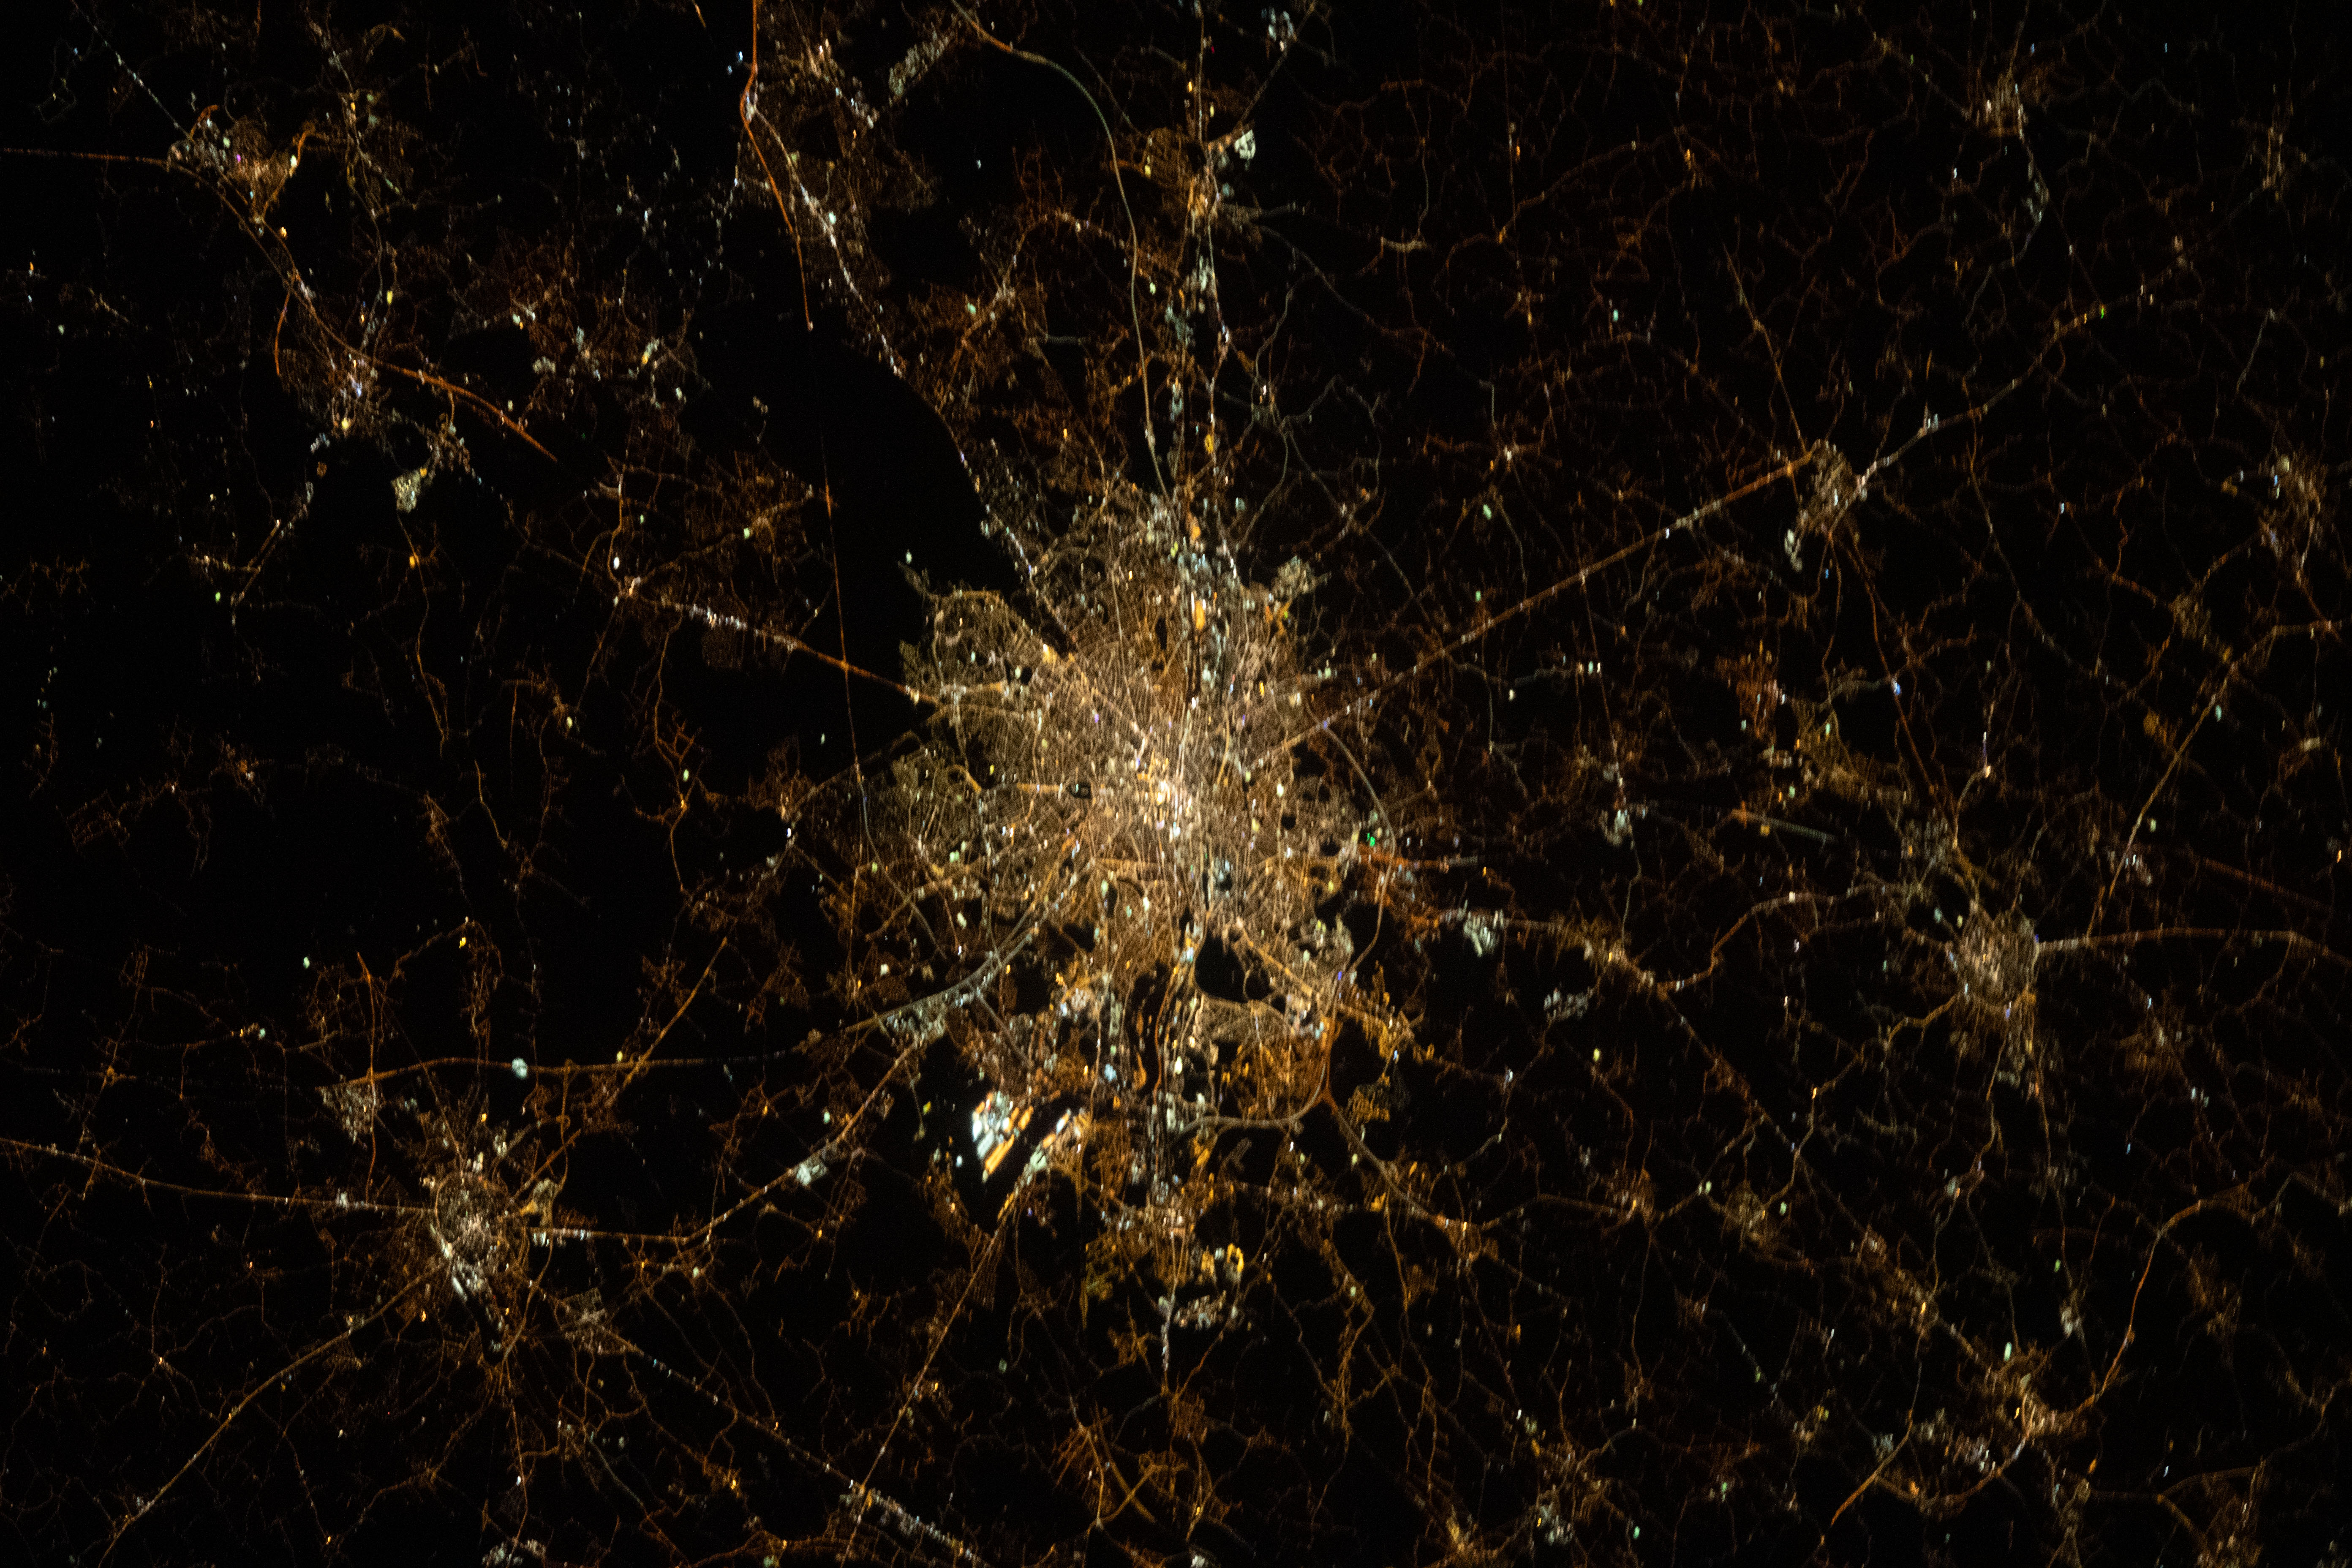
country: BELGIUM
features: NIGHT IMAGE, BRUSSELS
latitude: 50.9
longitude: 4.3
